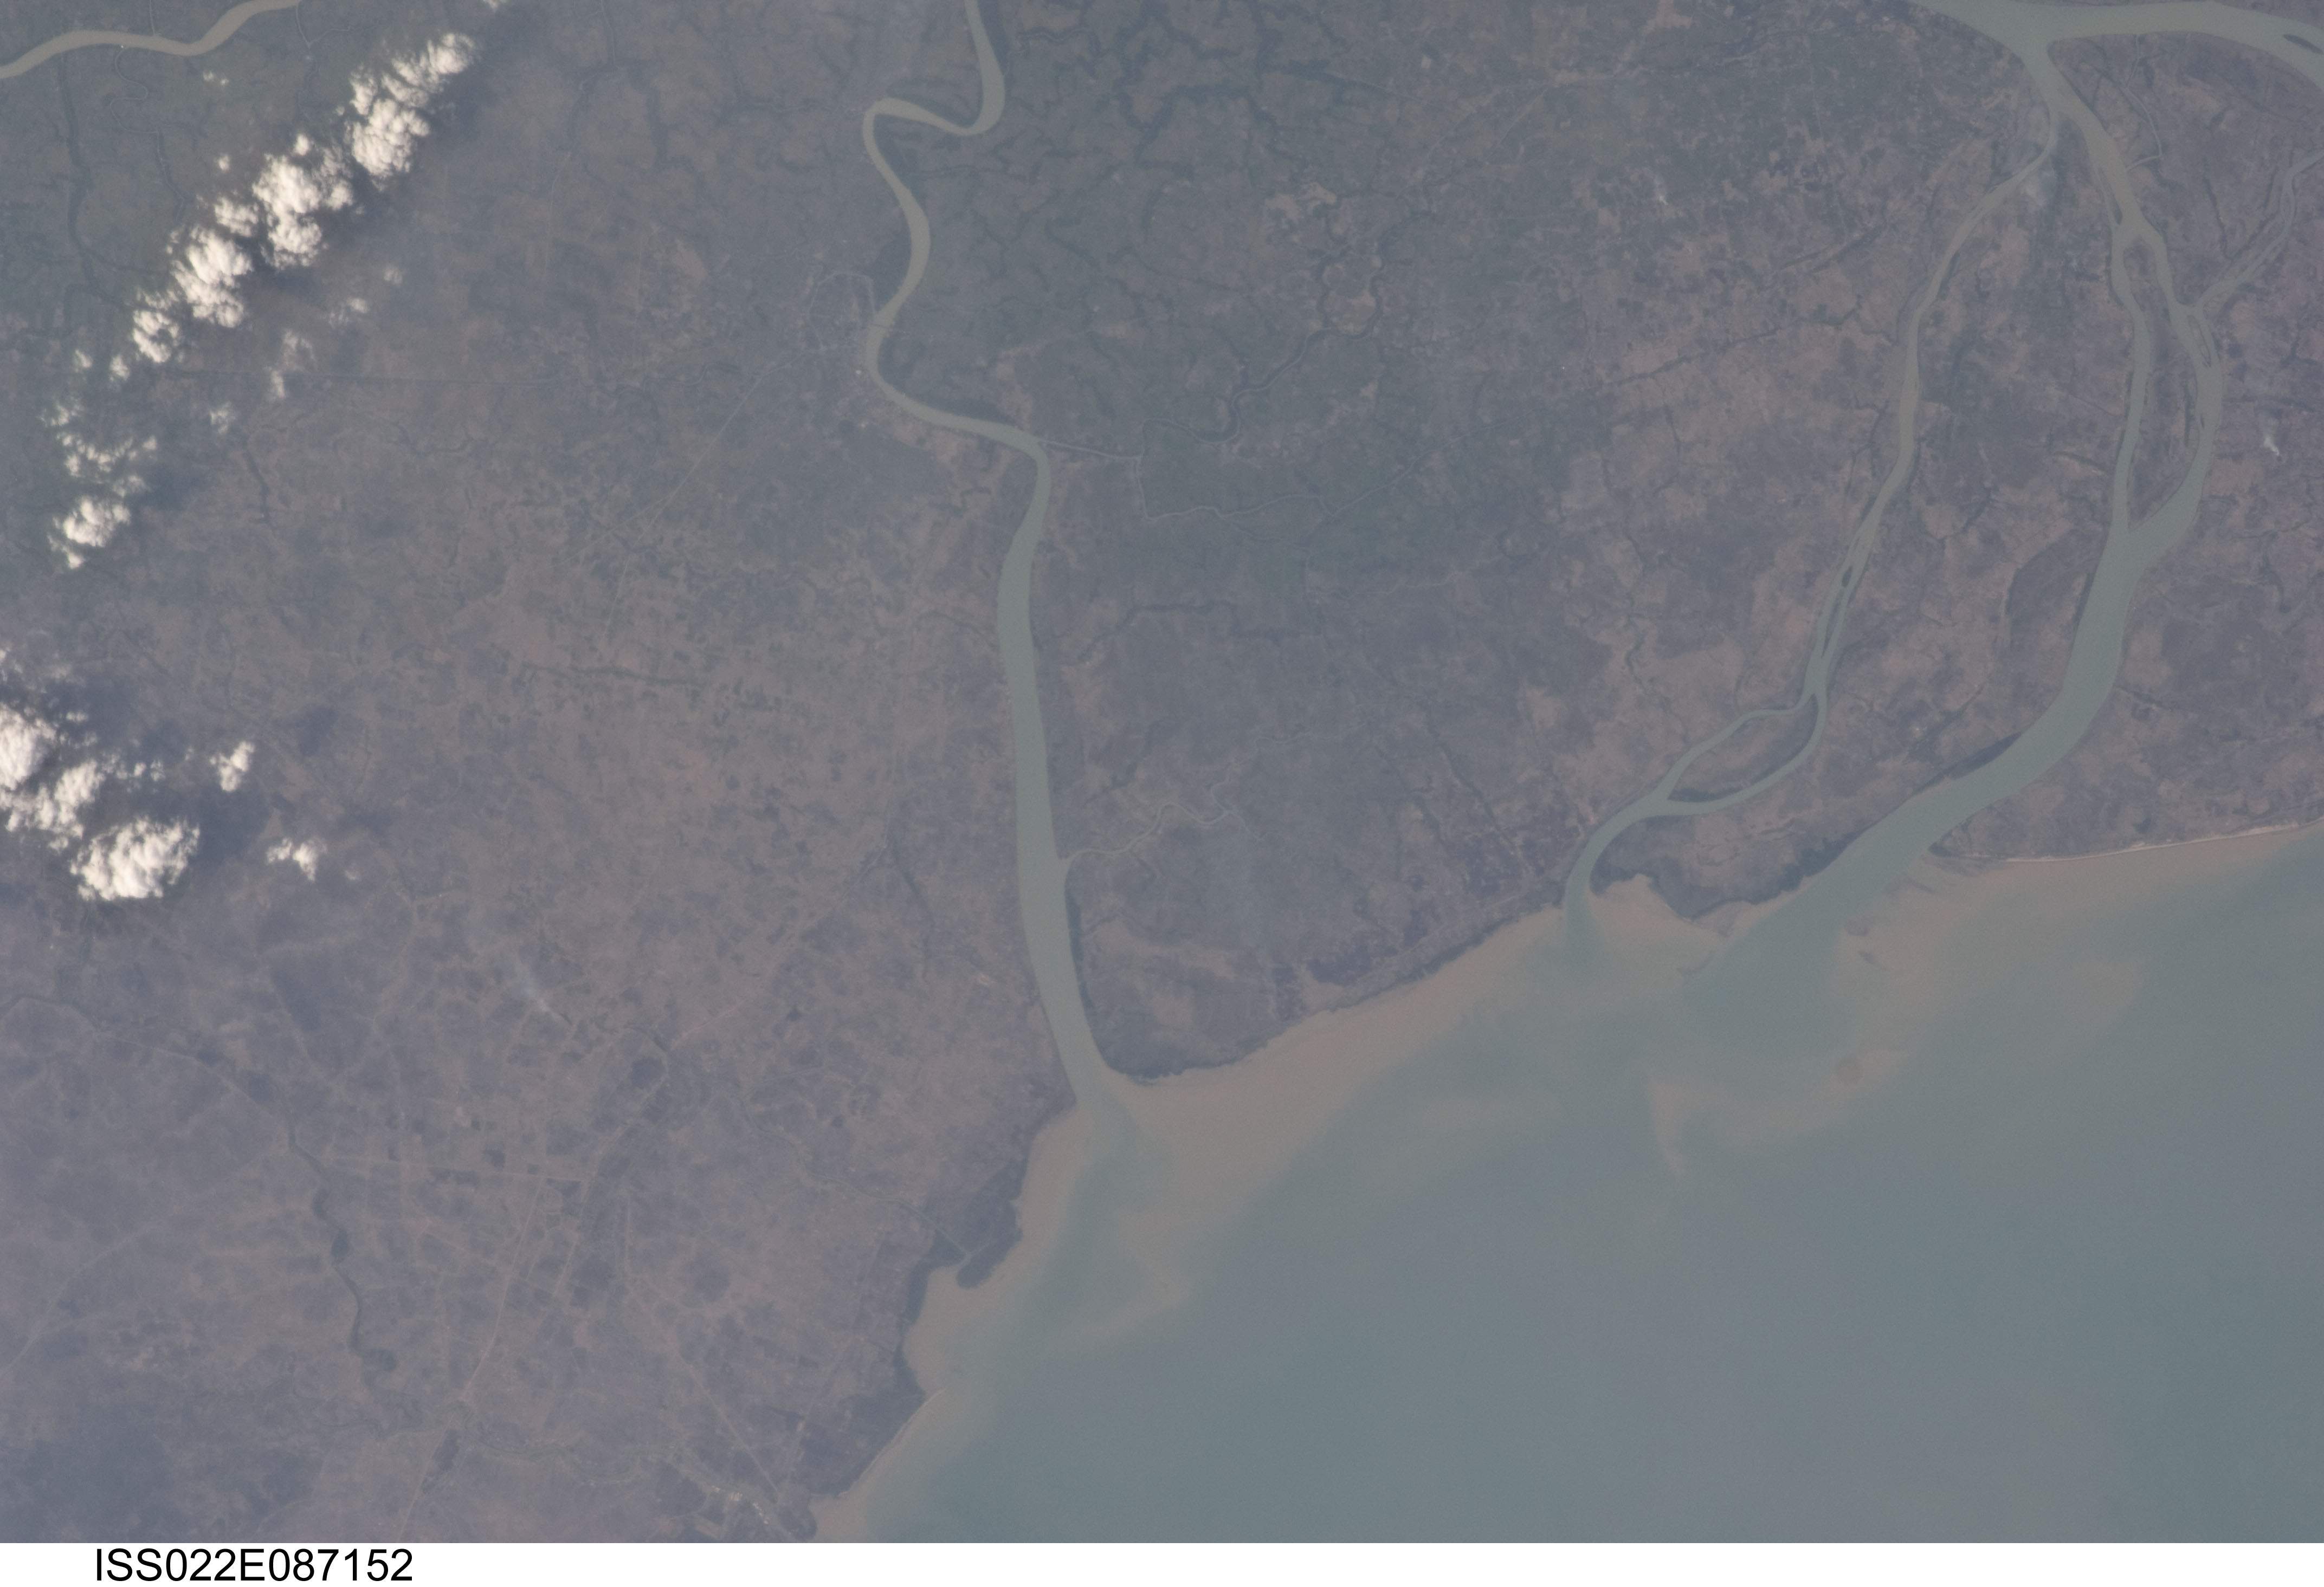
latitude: 16.2
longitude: 95.8
